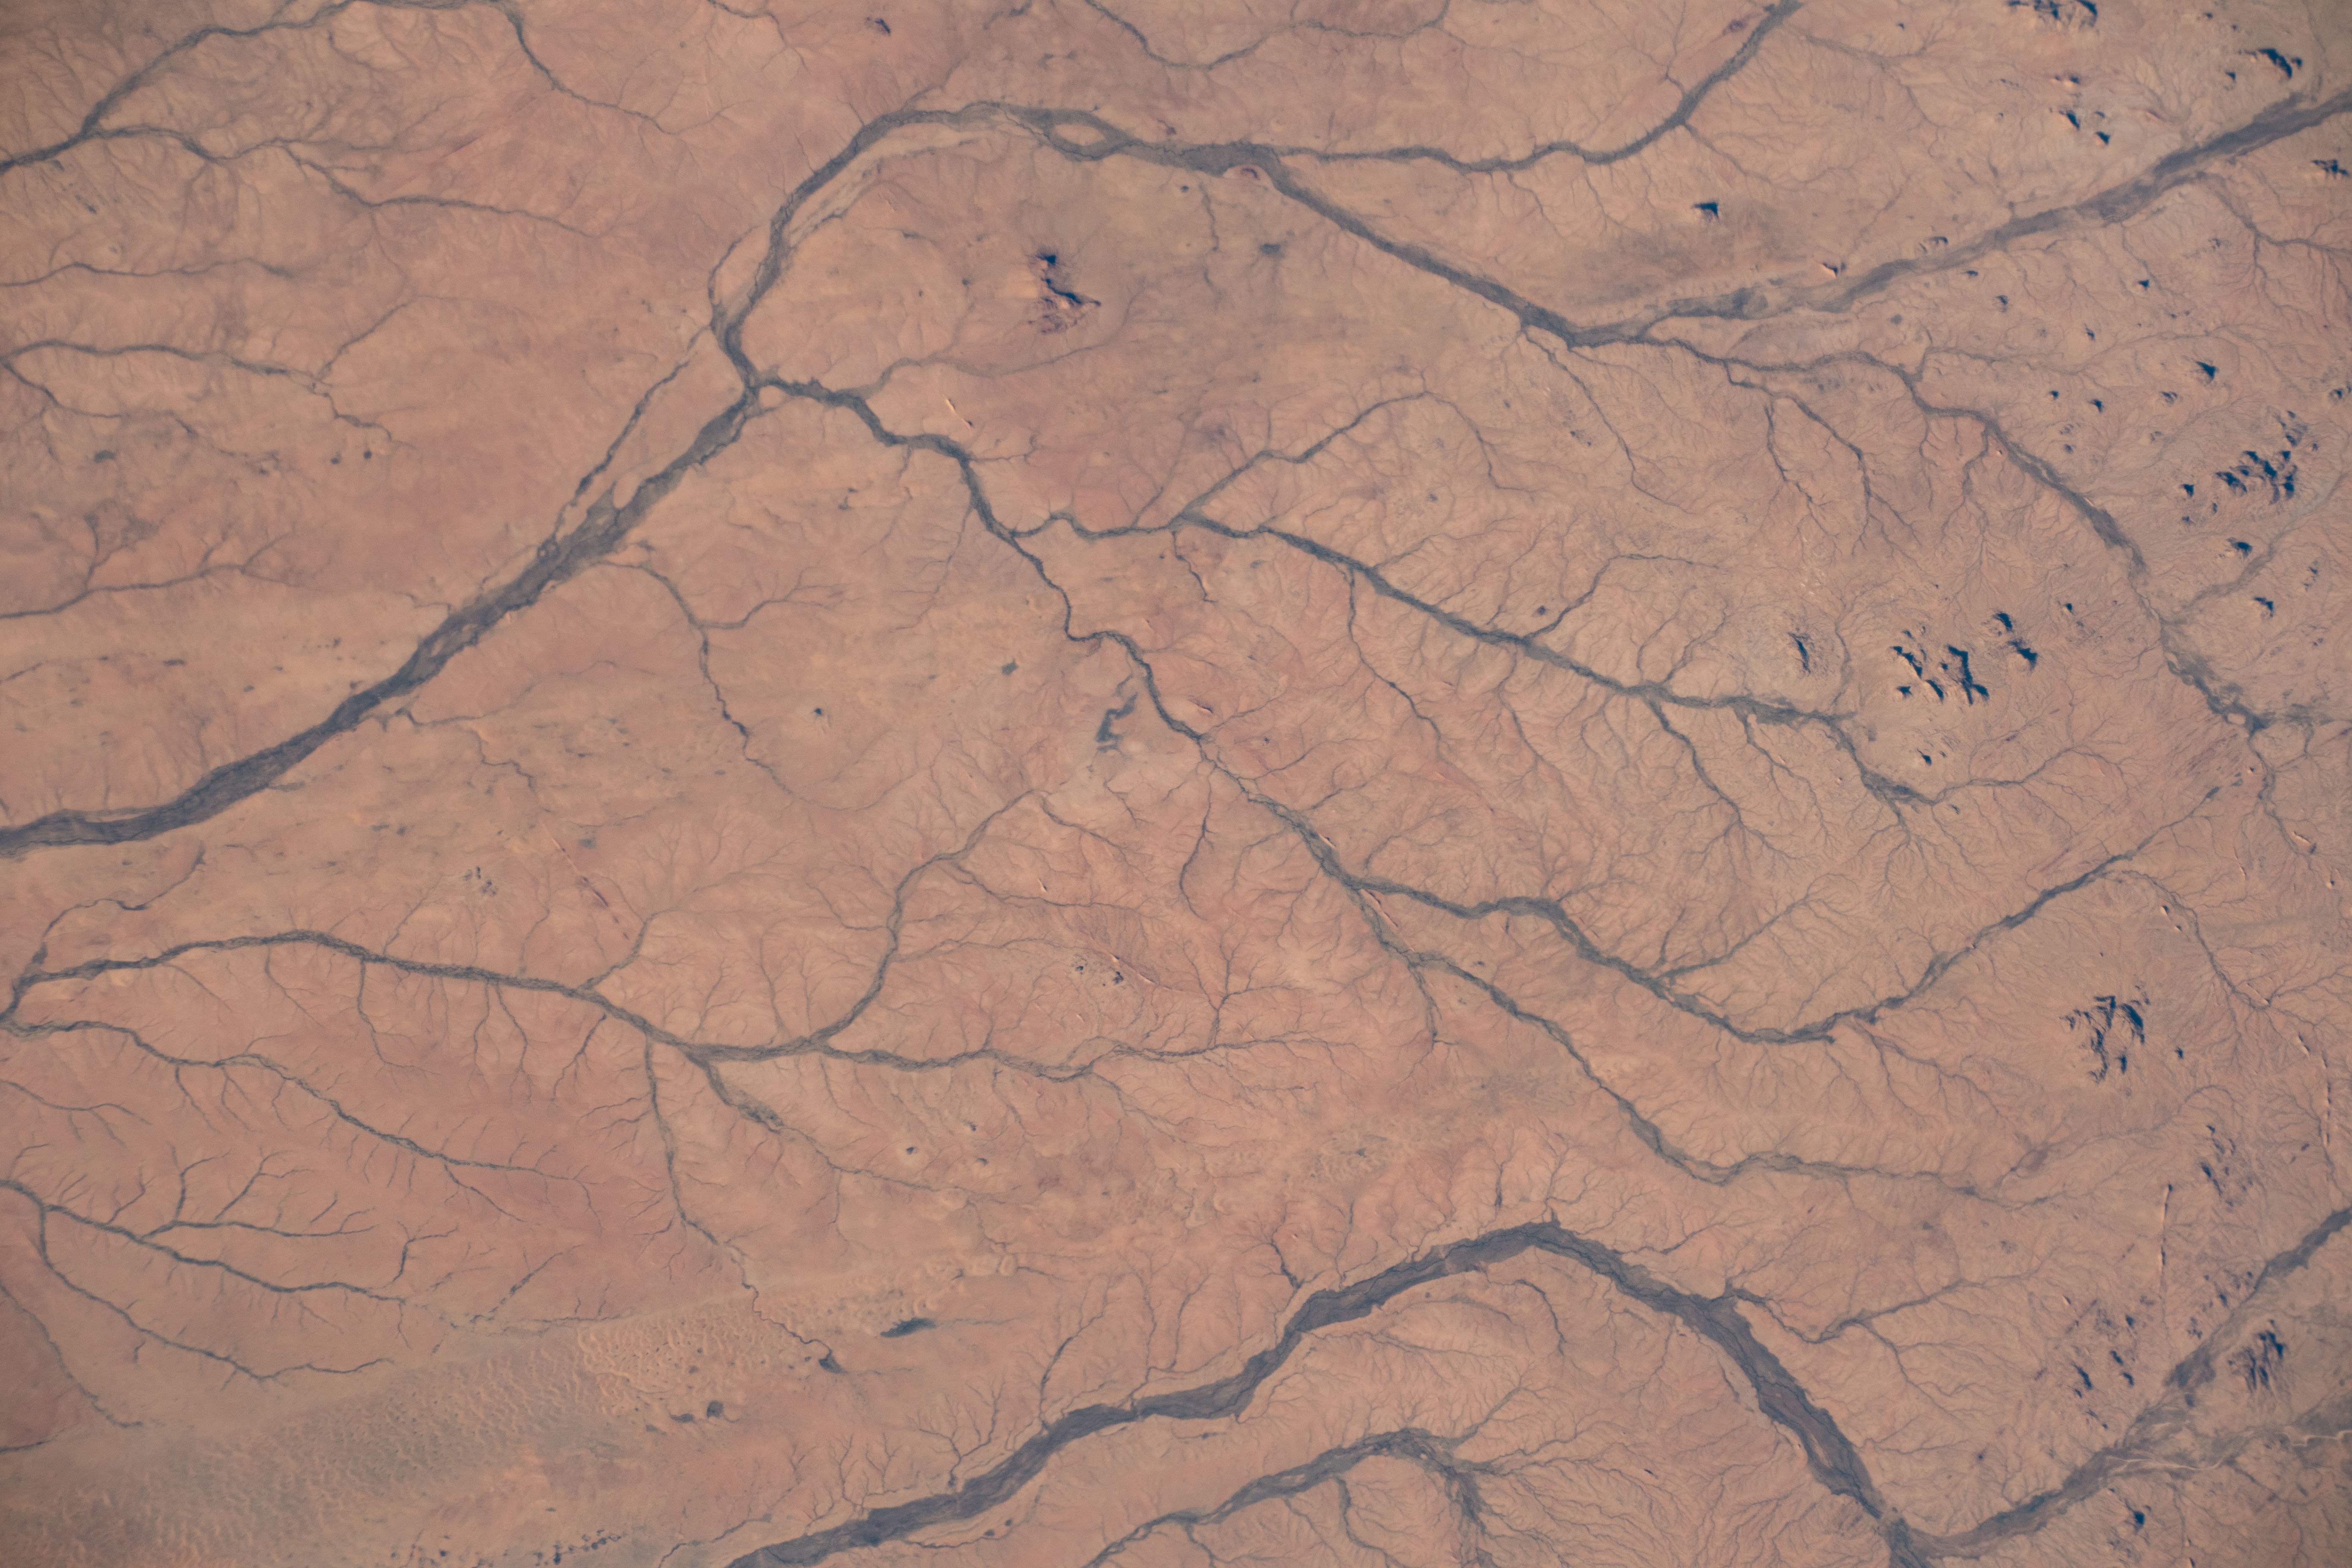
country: CHAD
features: WADI FIRA,CHAD
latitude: 15.5
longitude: 21.3
